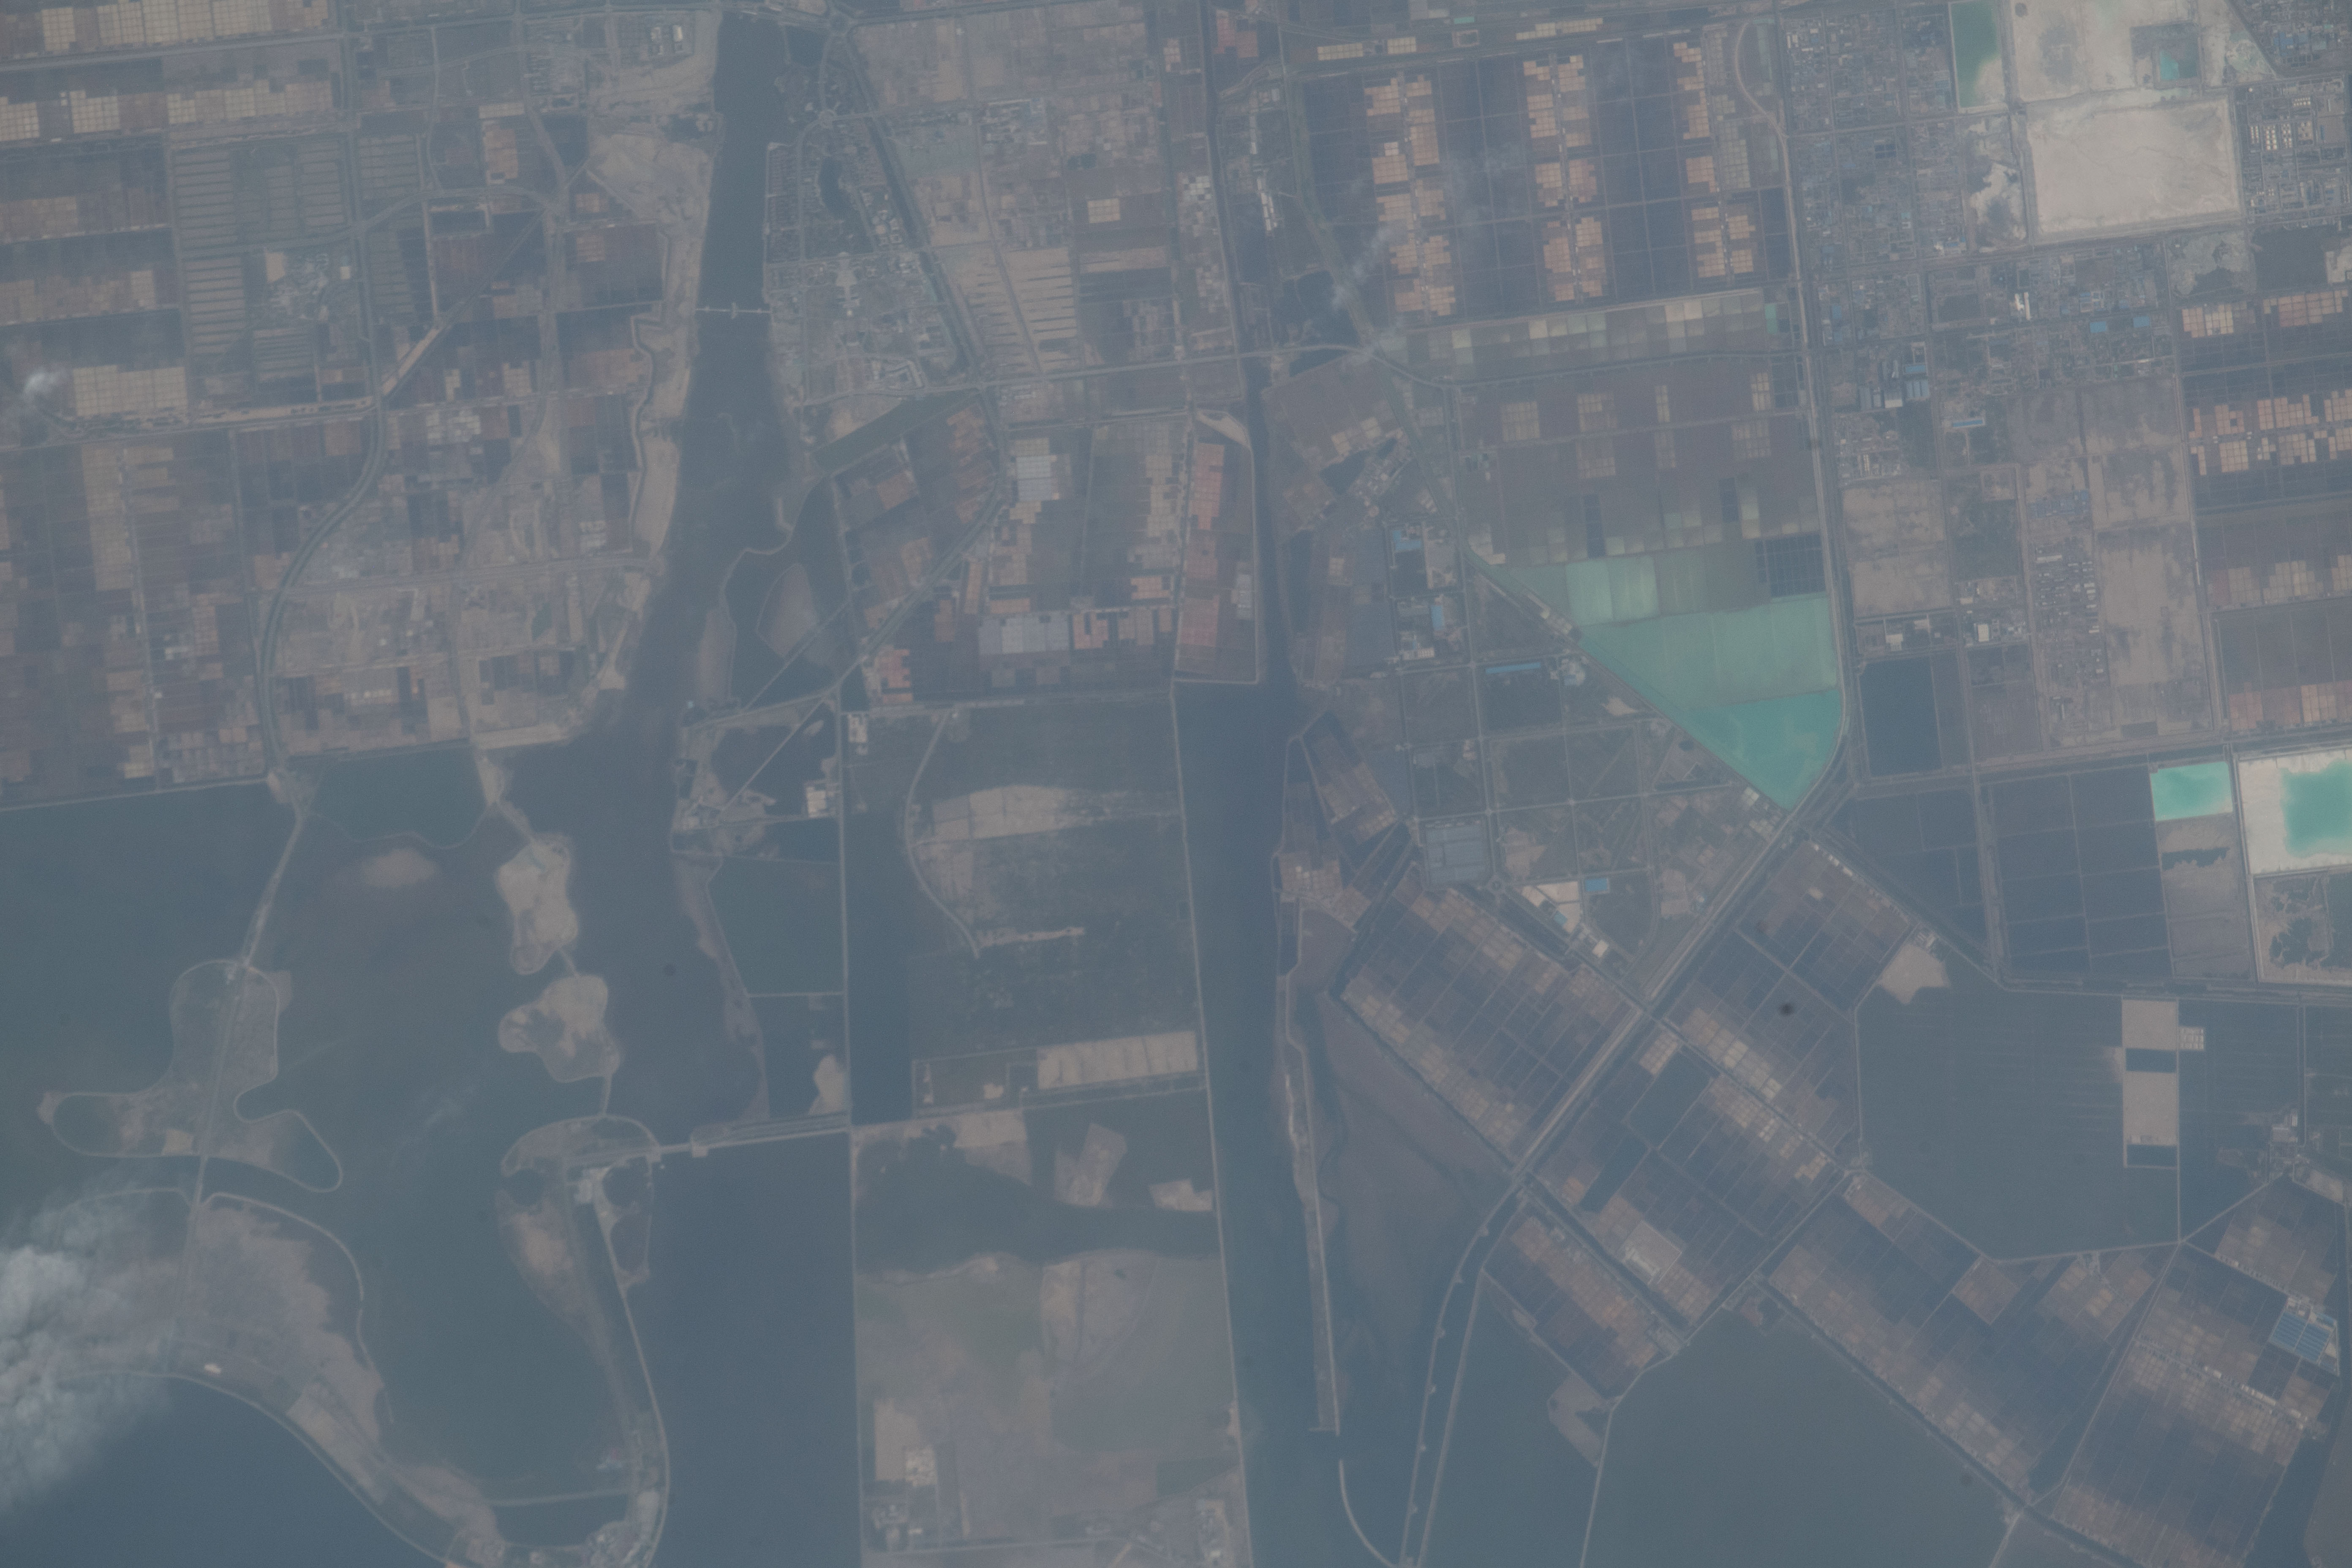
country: CHINA
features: LAIZHOU BAY, BOHAI SEA, WEIFANG
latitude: 37.2
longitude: 119.2
